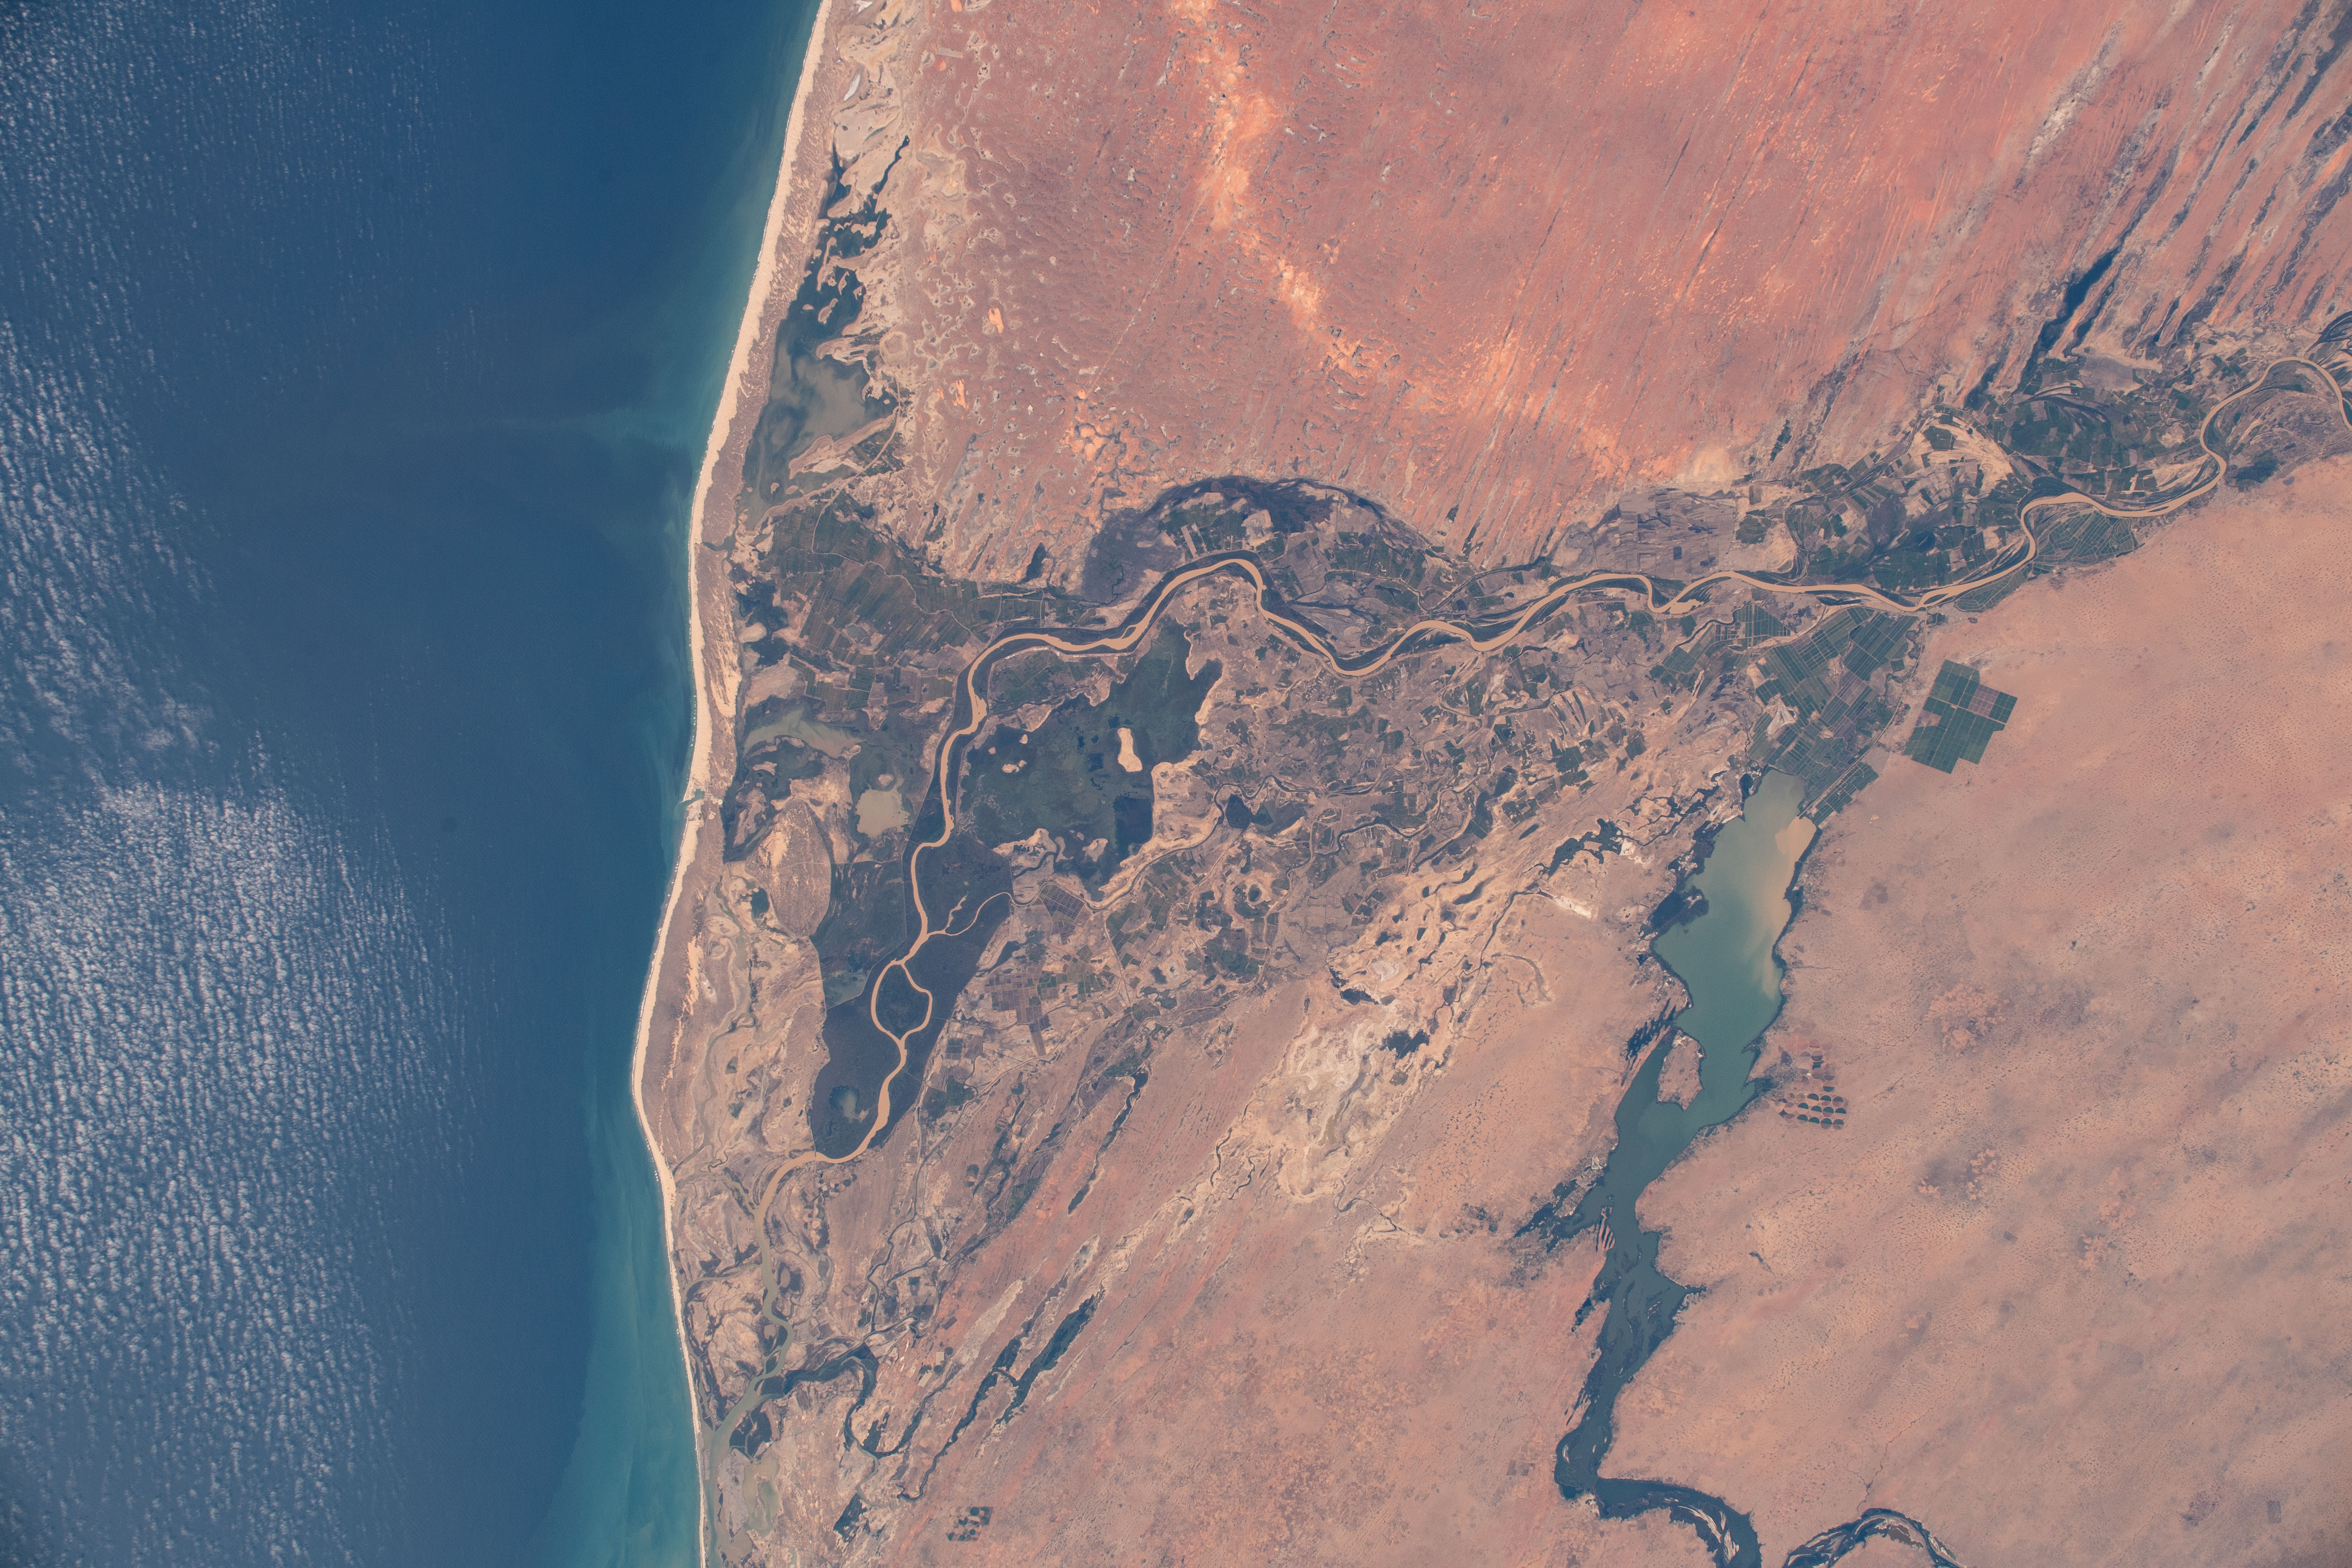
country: SENEGAL
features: TRARZA DESERT, SENEGAL RIVER, LAC DE GUIERS, SAINT LOUIS, OISEAUX DE DJOUDJ NATIONAL PARK, DIAWLING NATIONAL PARK
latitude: 16.5
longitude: -16.1
